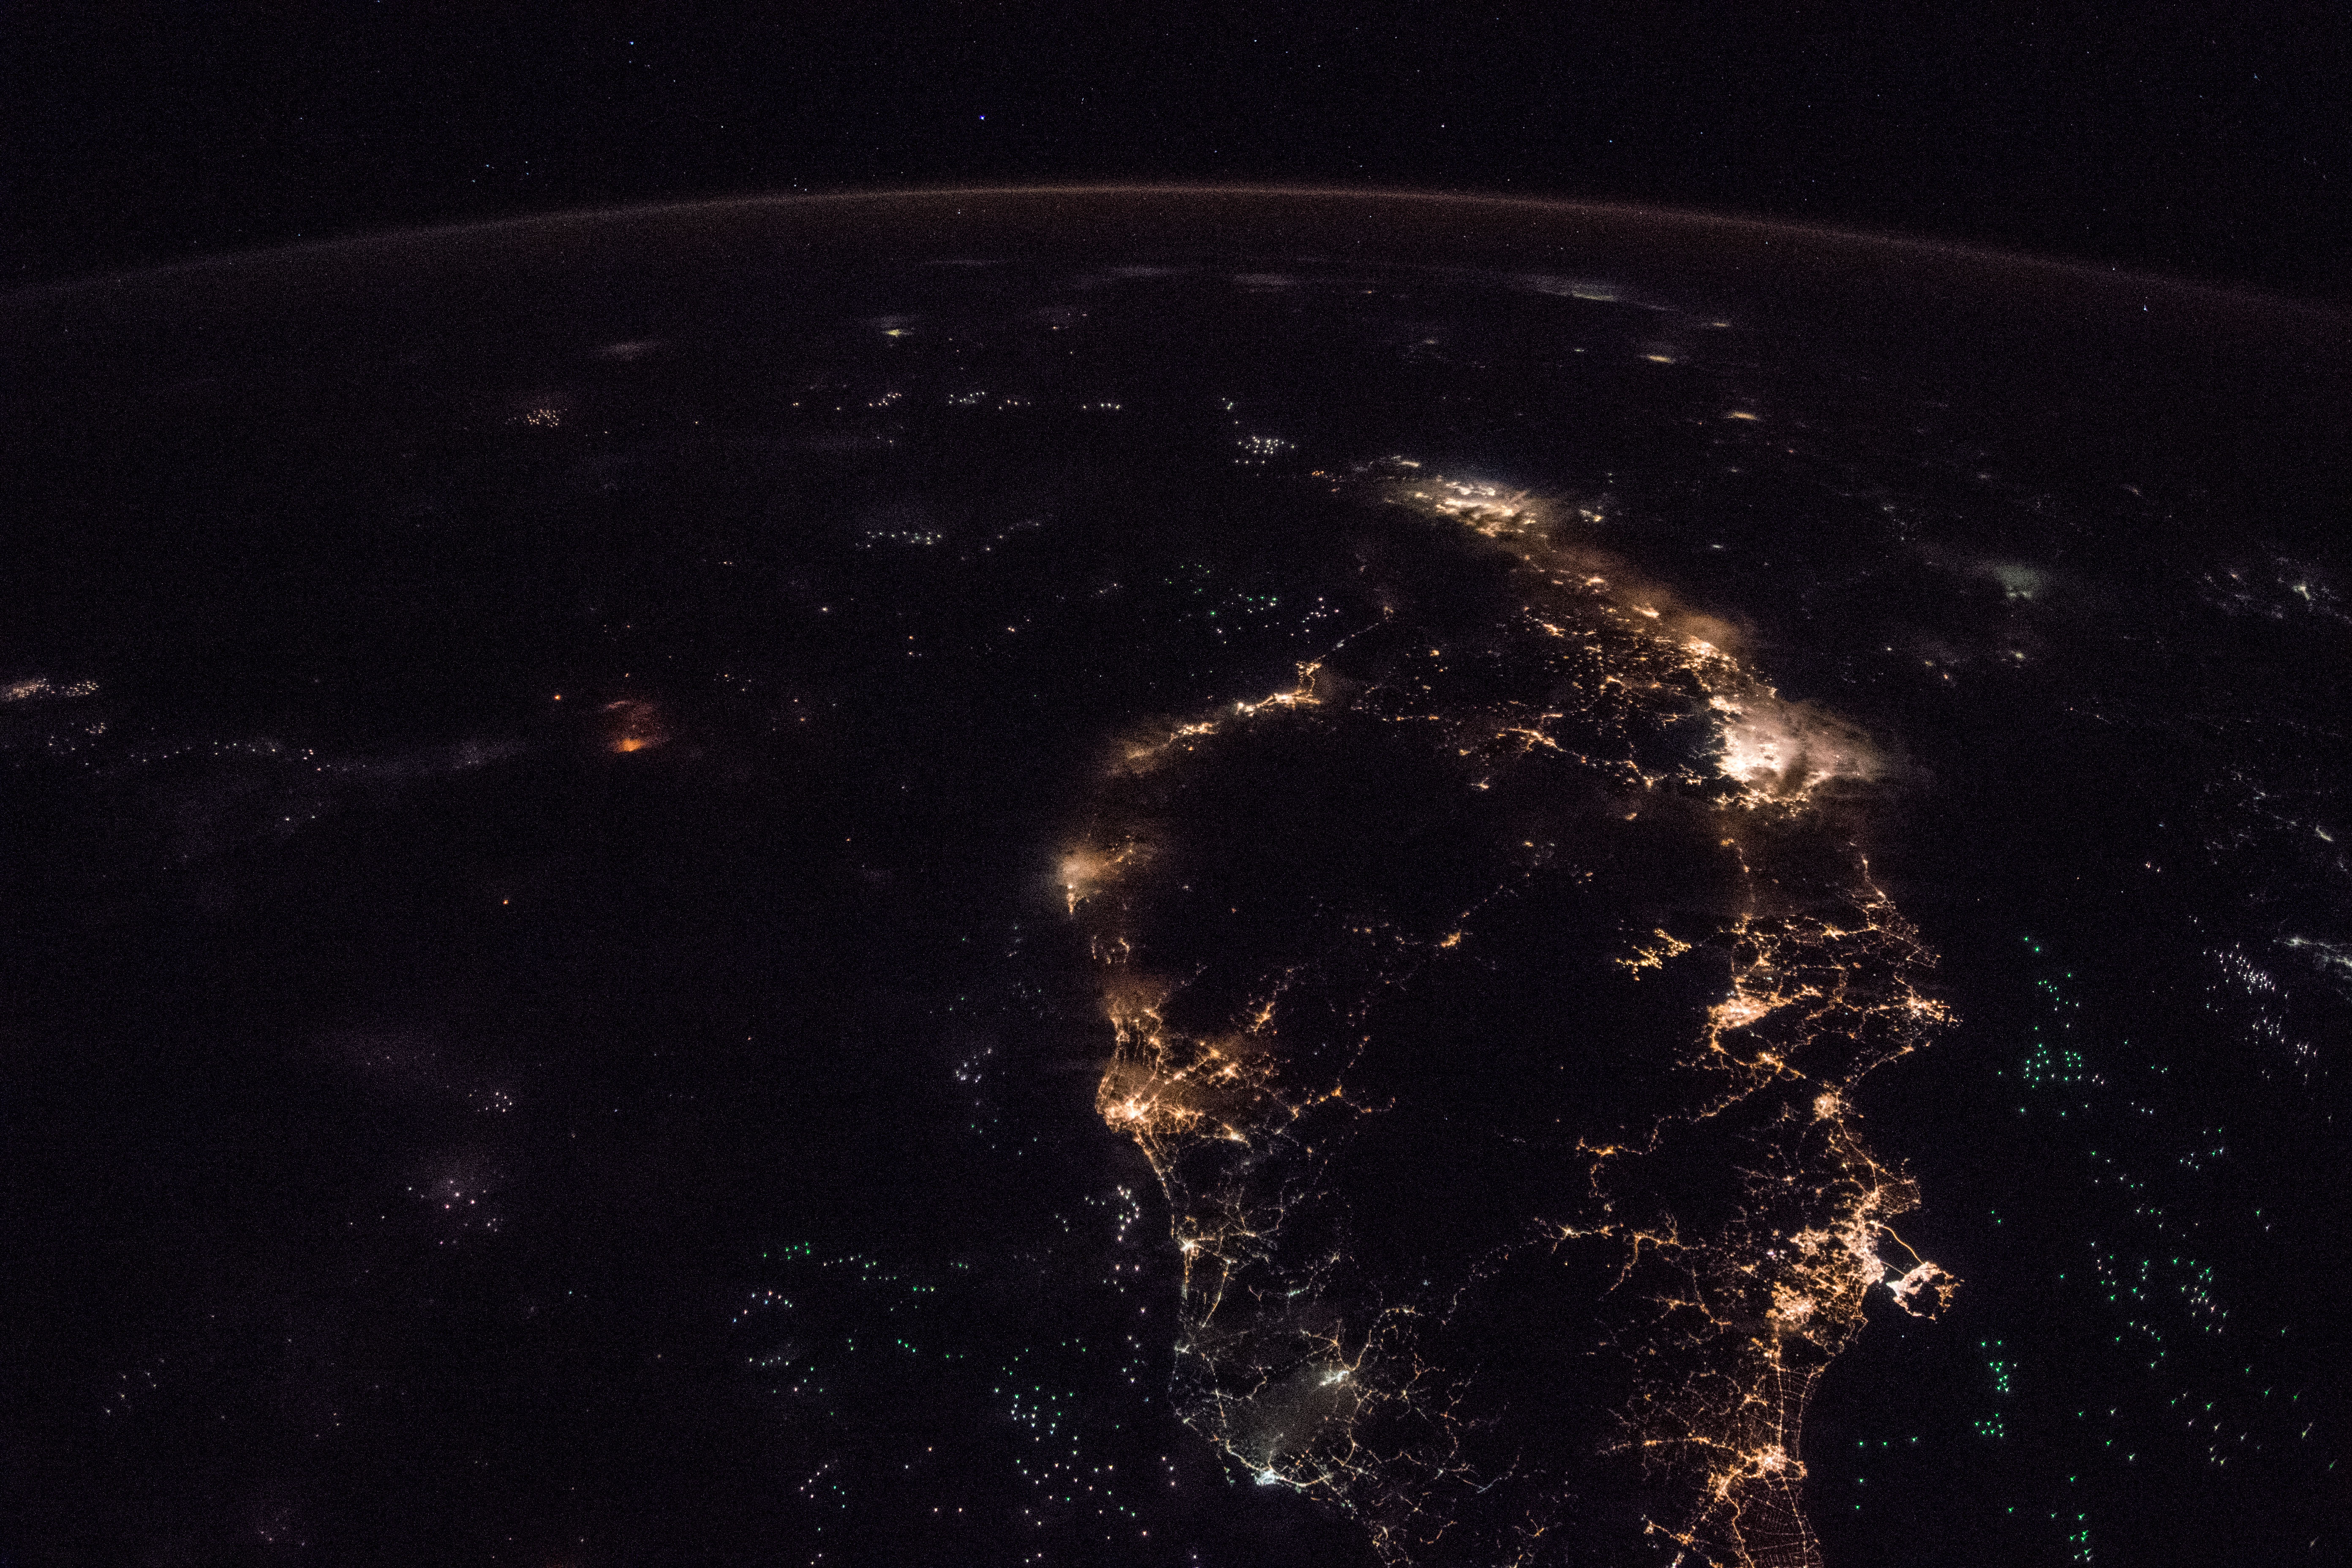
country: MALAYSIA
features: KUALA LAMPUR, IPOH, KOTA BHARU, SUNGAI PETANI, PULAU PINANG
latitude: 4.5
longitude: 103.5
